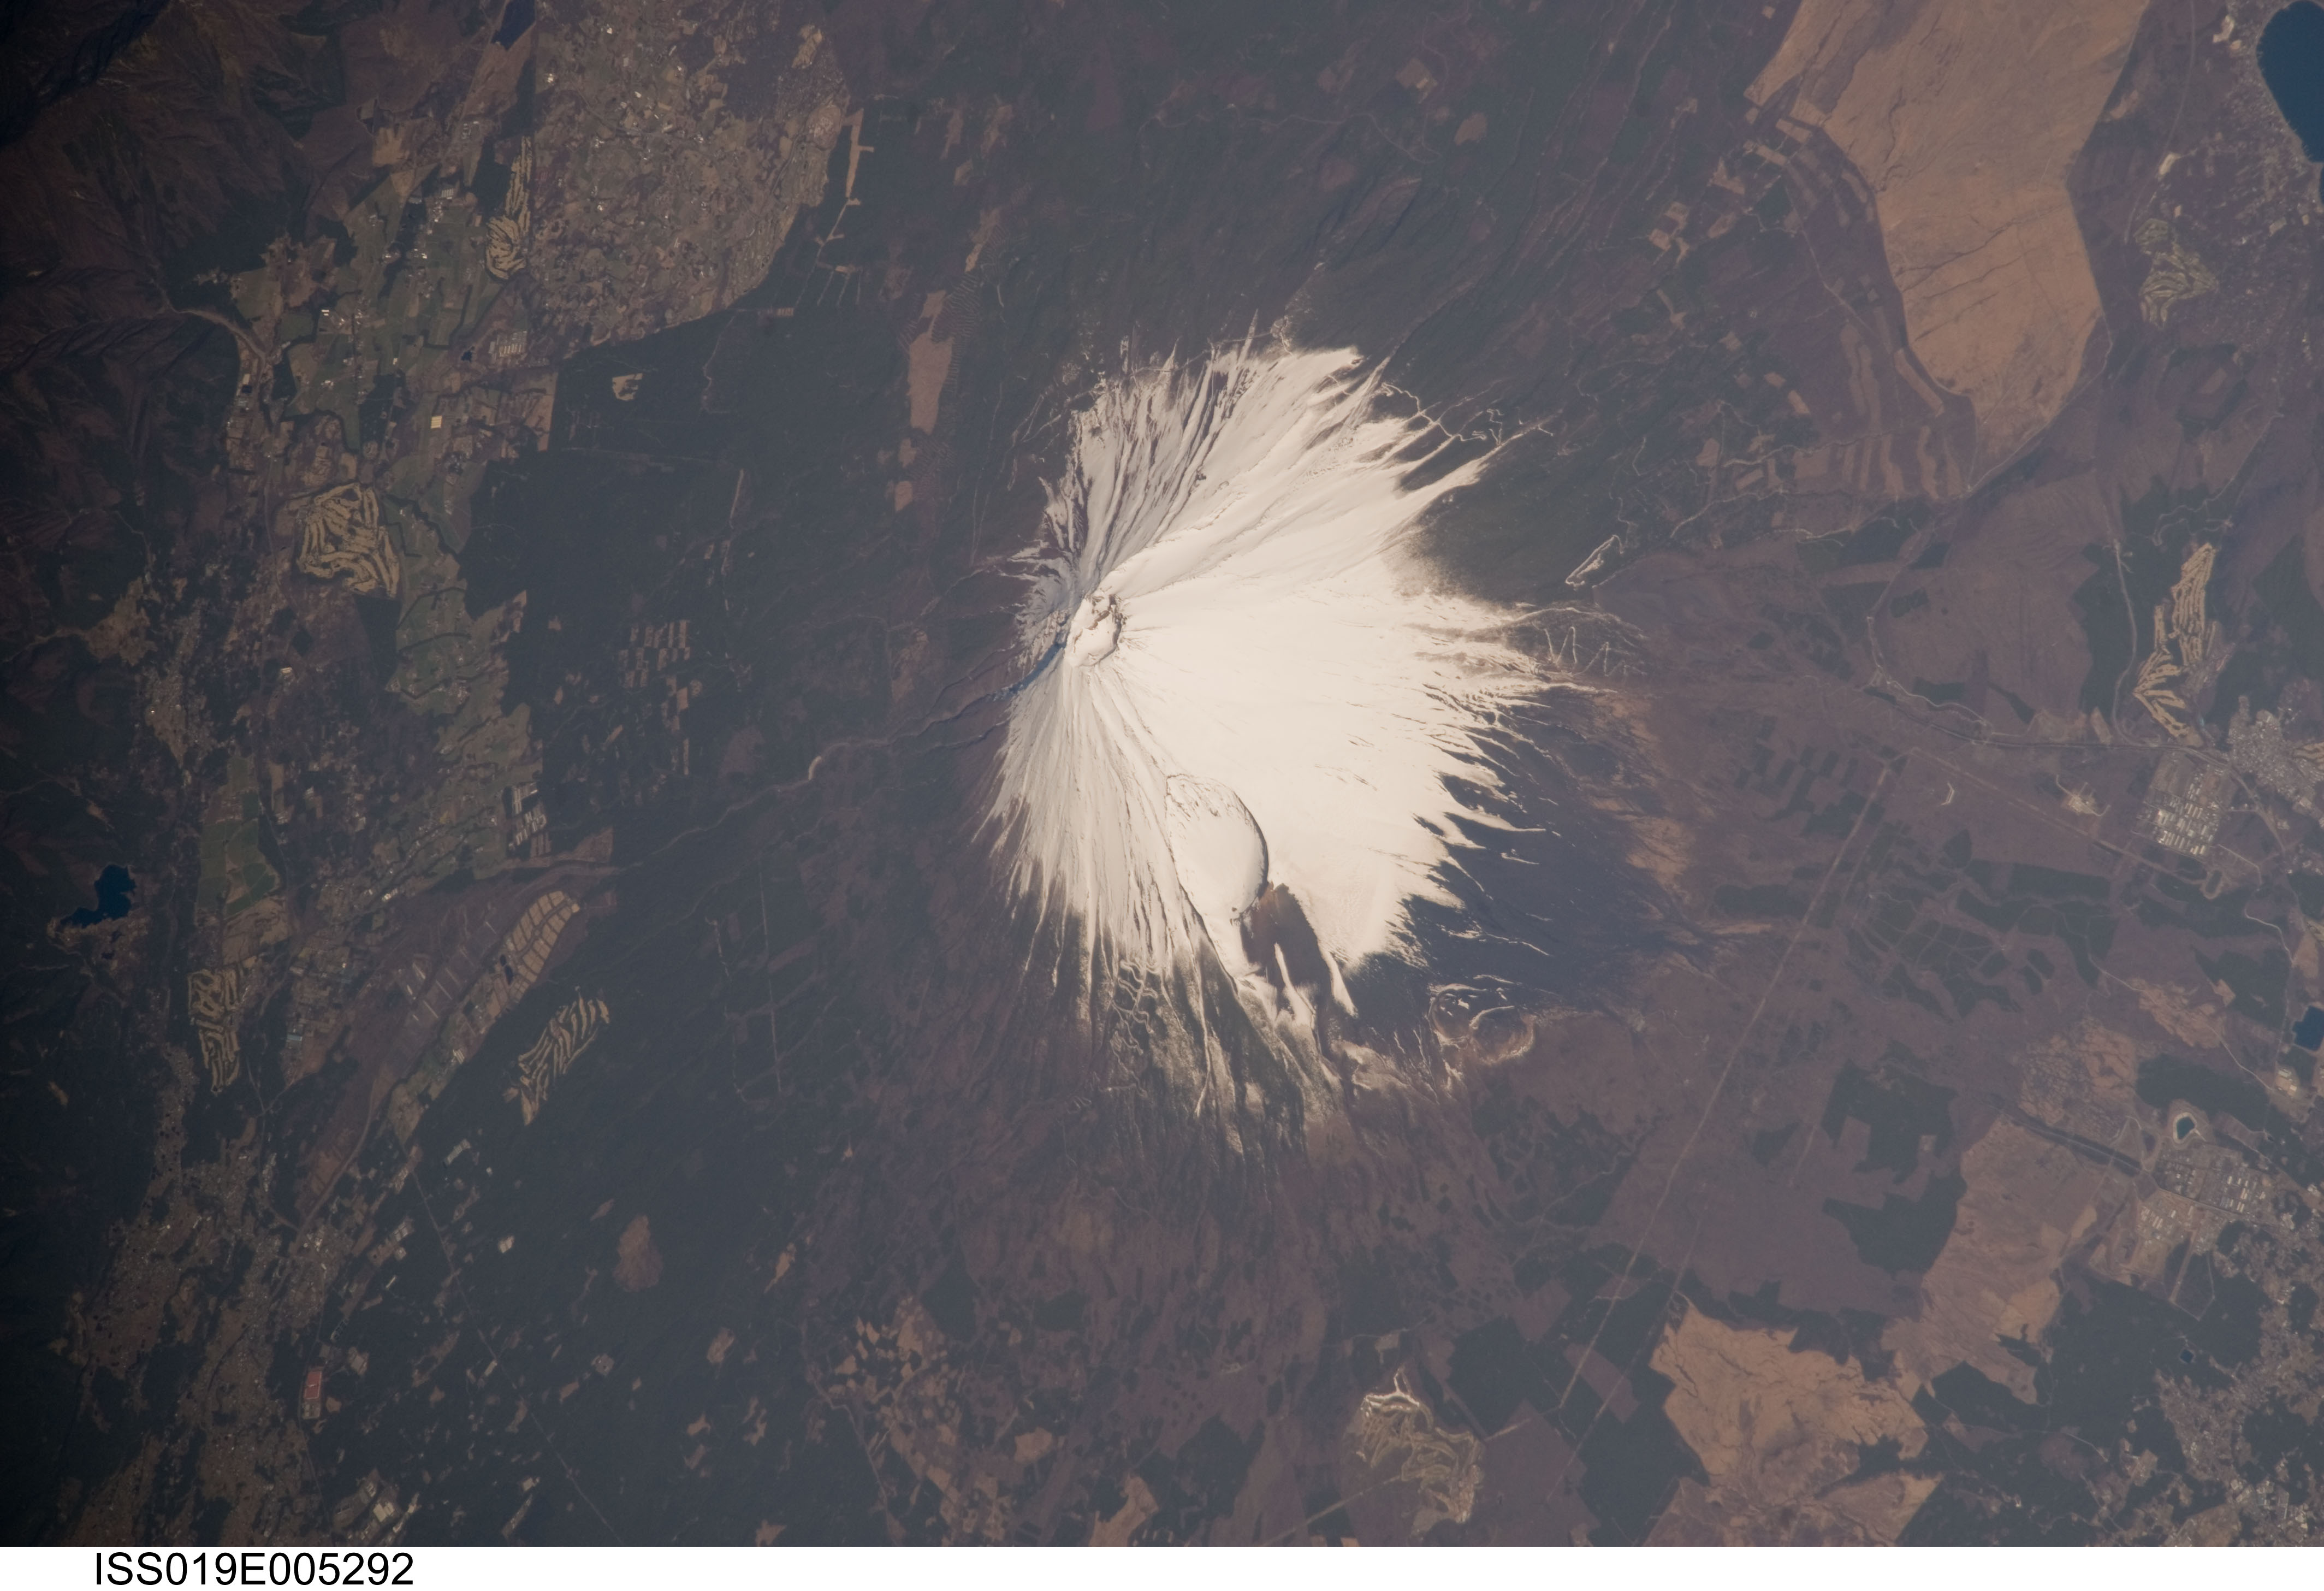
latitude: 35.4
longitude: 138.8
